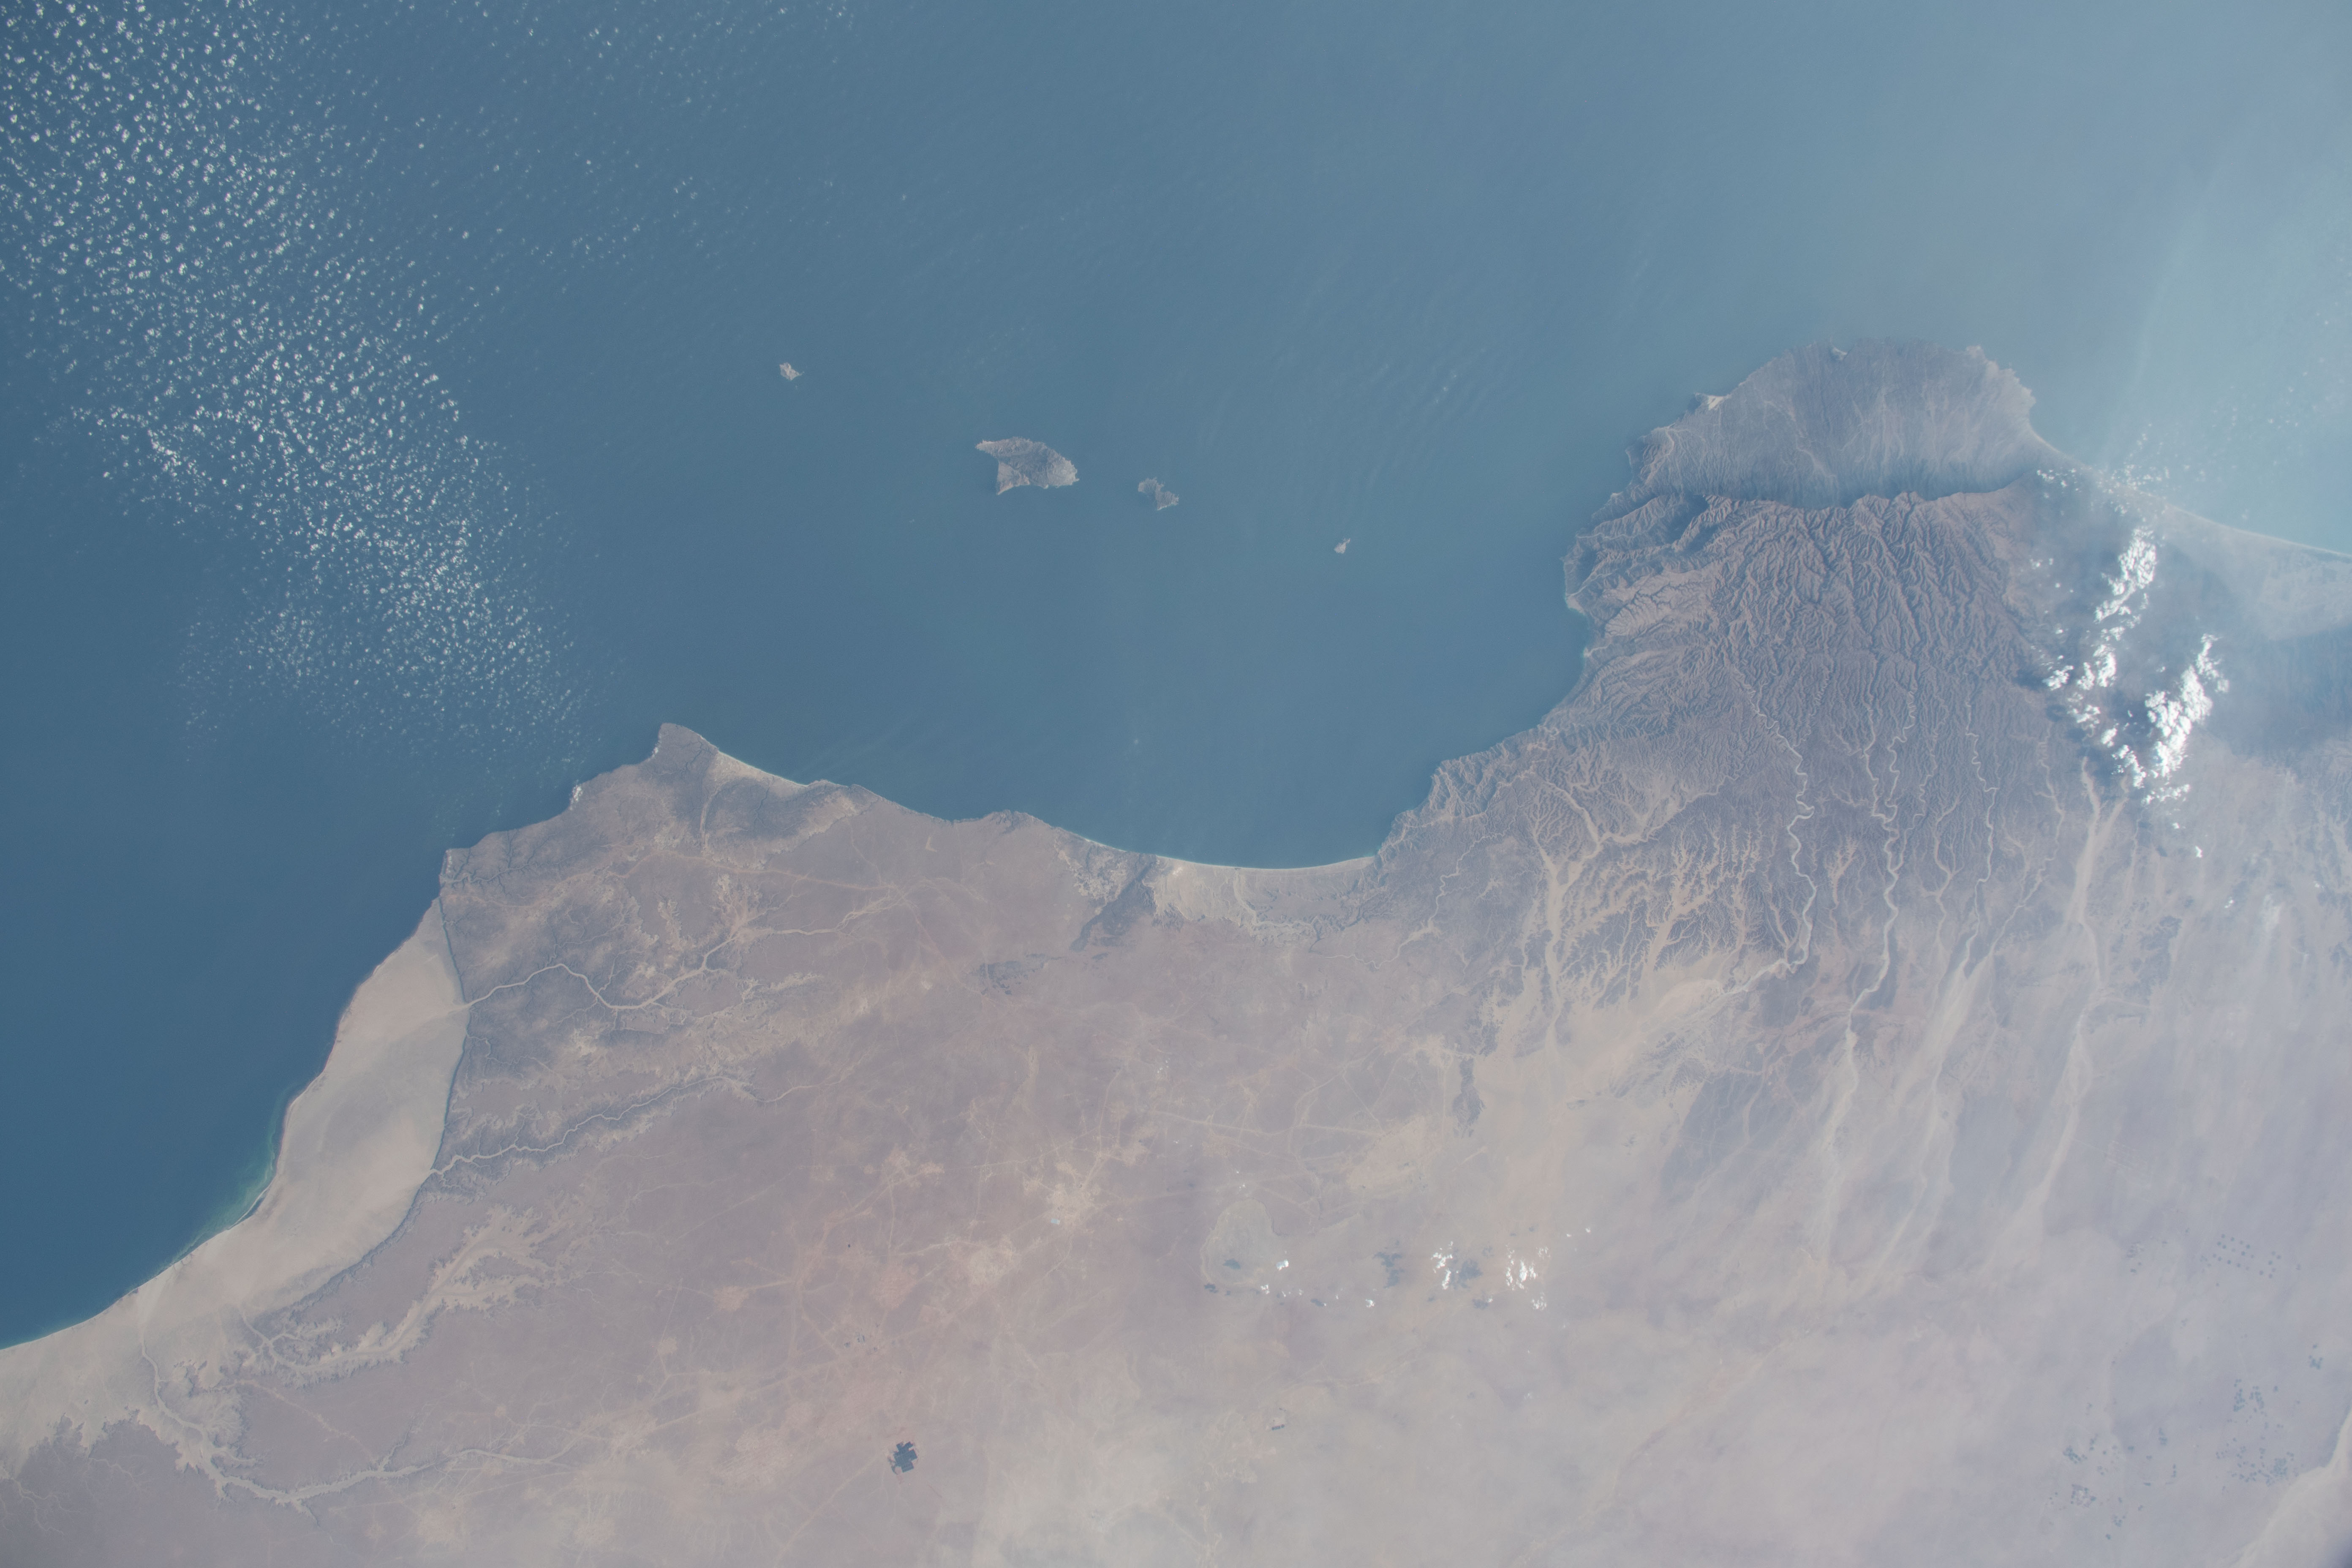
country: OMAN
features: AL-HALLANIYAH, DHOFAR
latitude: 18.0
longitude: 55.5
